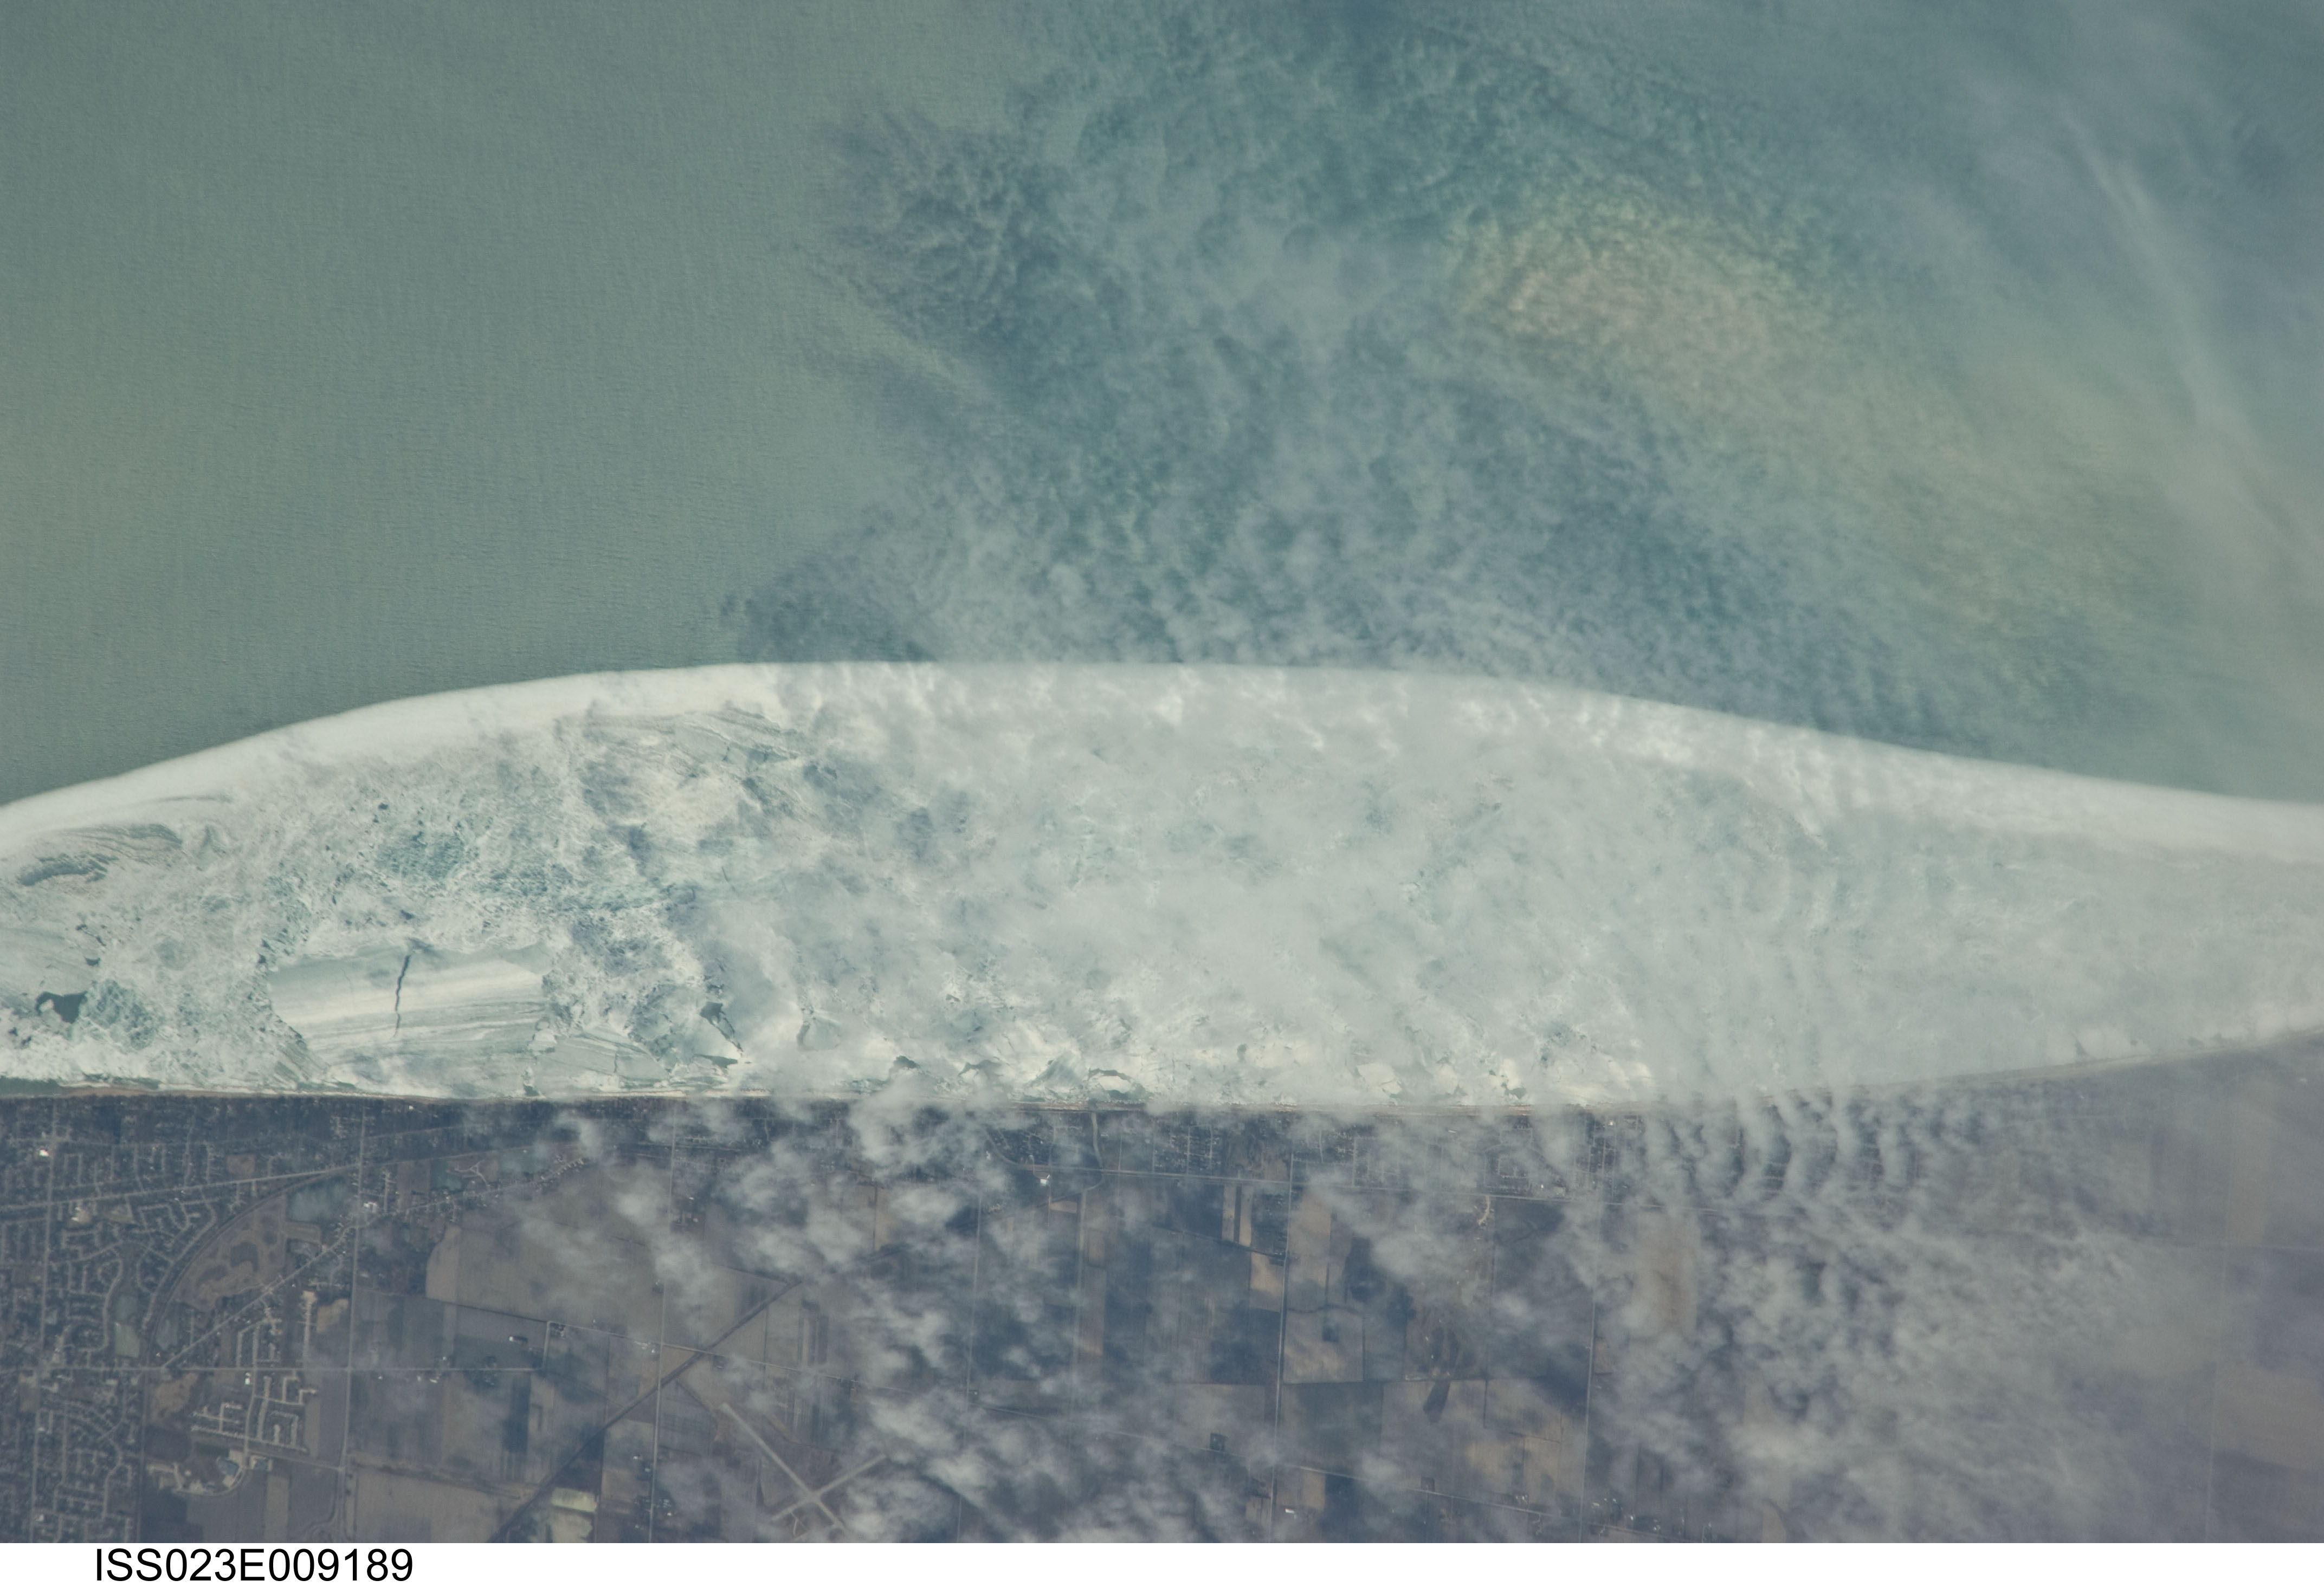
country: CANADA-O
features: LAKE HURON COAST
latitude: 43.0
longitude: -82.3
